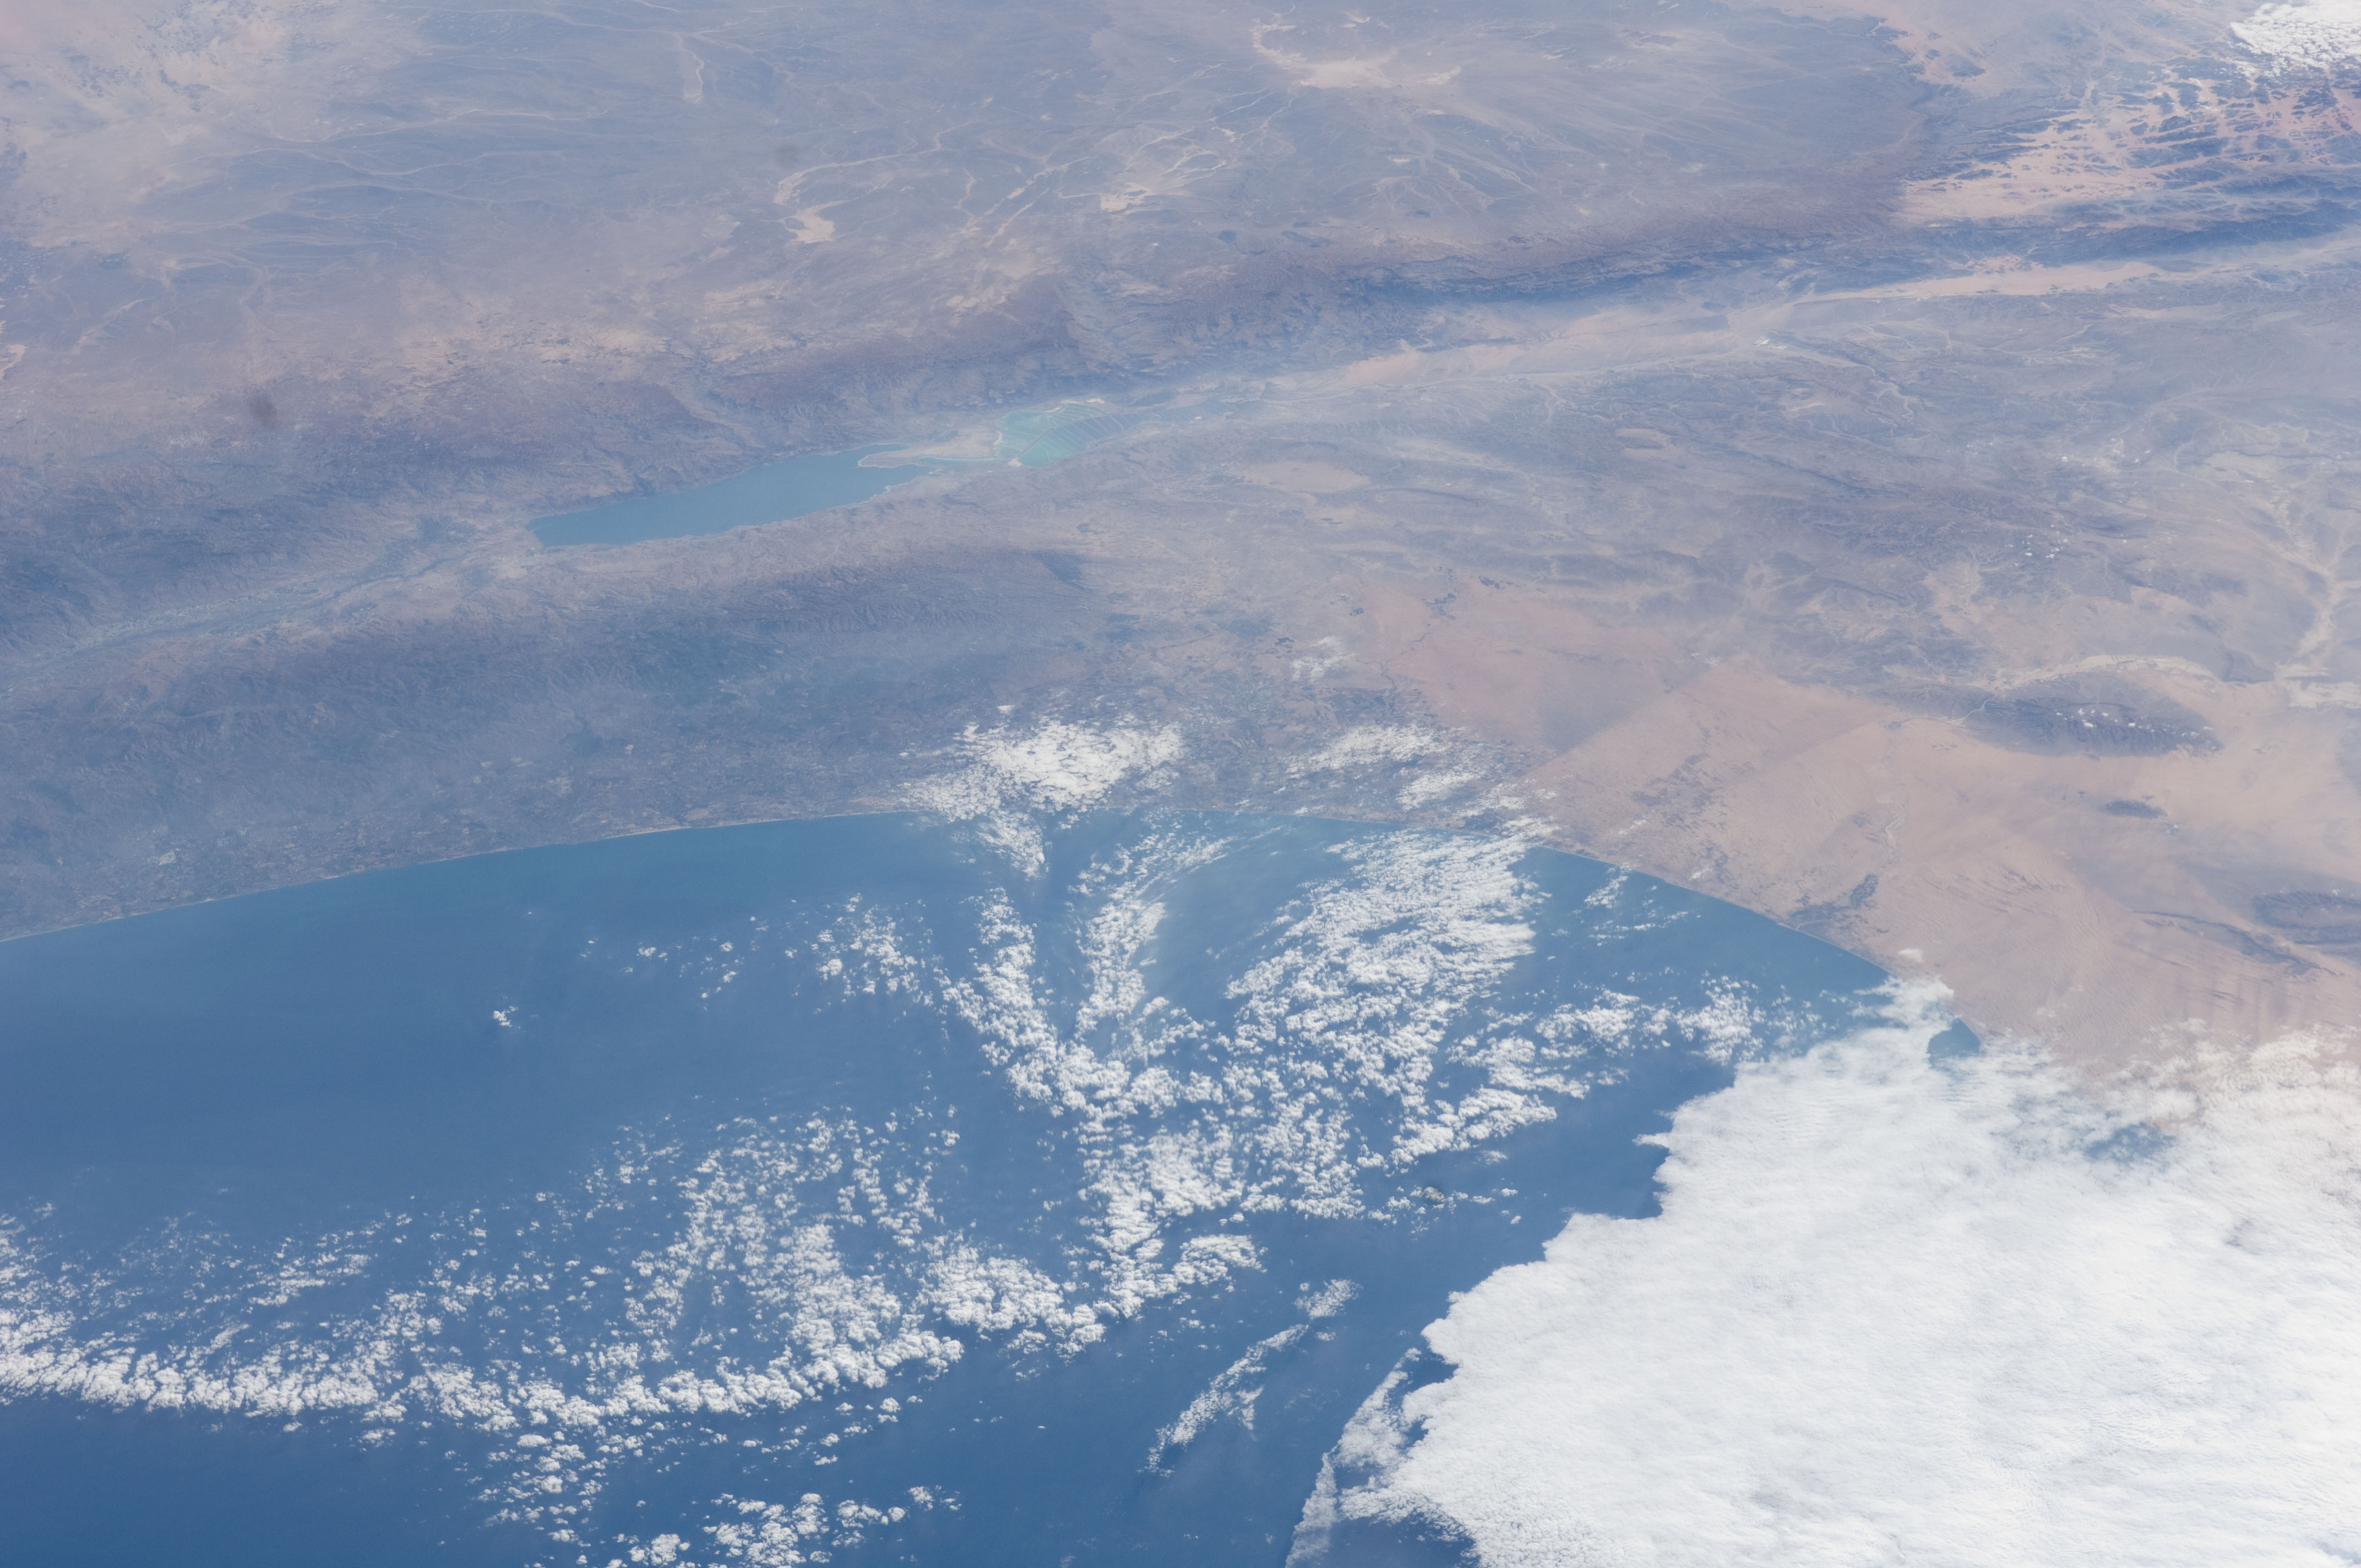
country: ISRAEL
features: SE. MEDITERRANEAN S., COAST, GAZA STRIP, DEAD SEA
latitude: 31.5
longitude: 34.5
